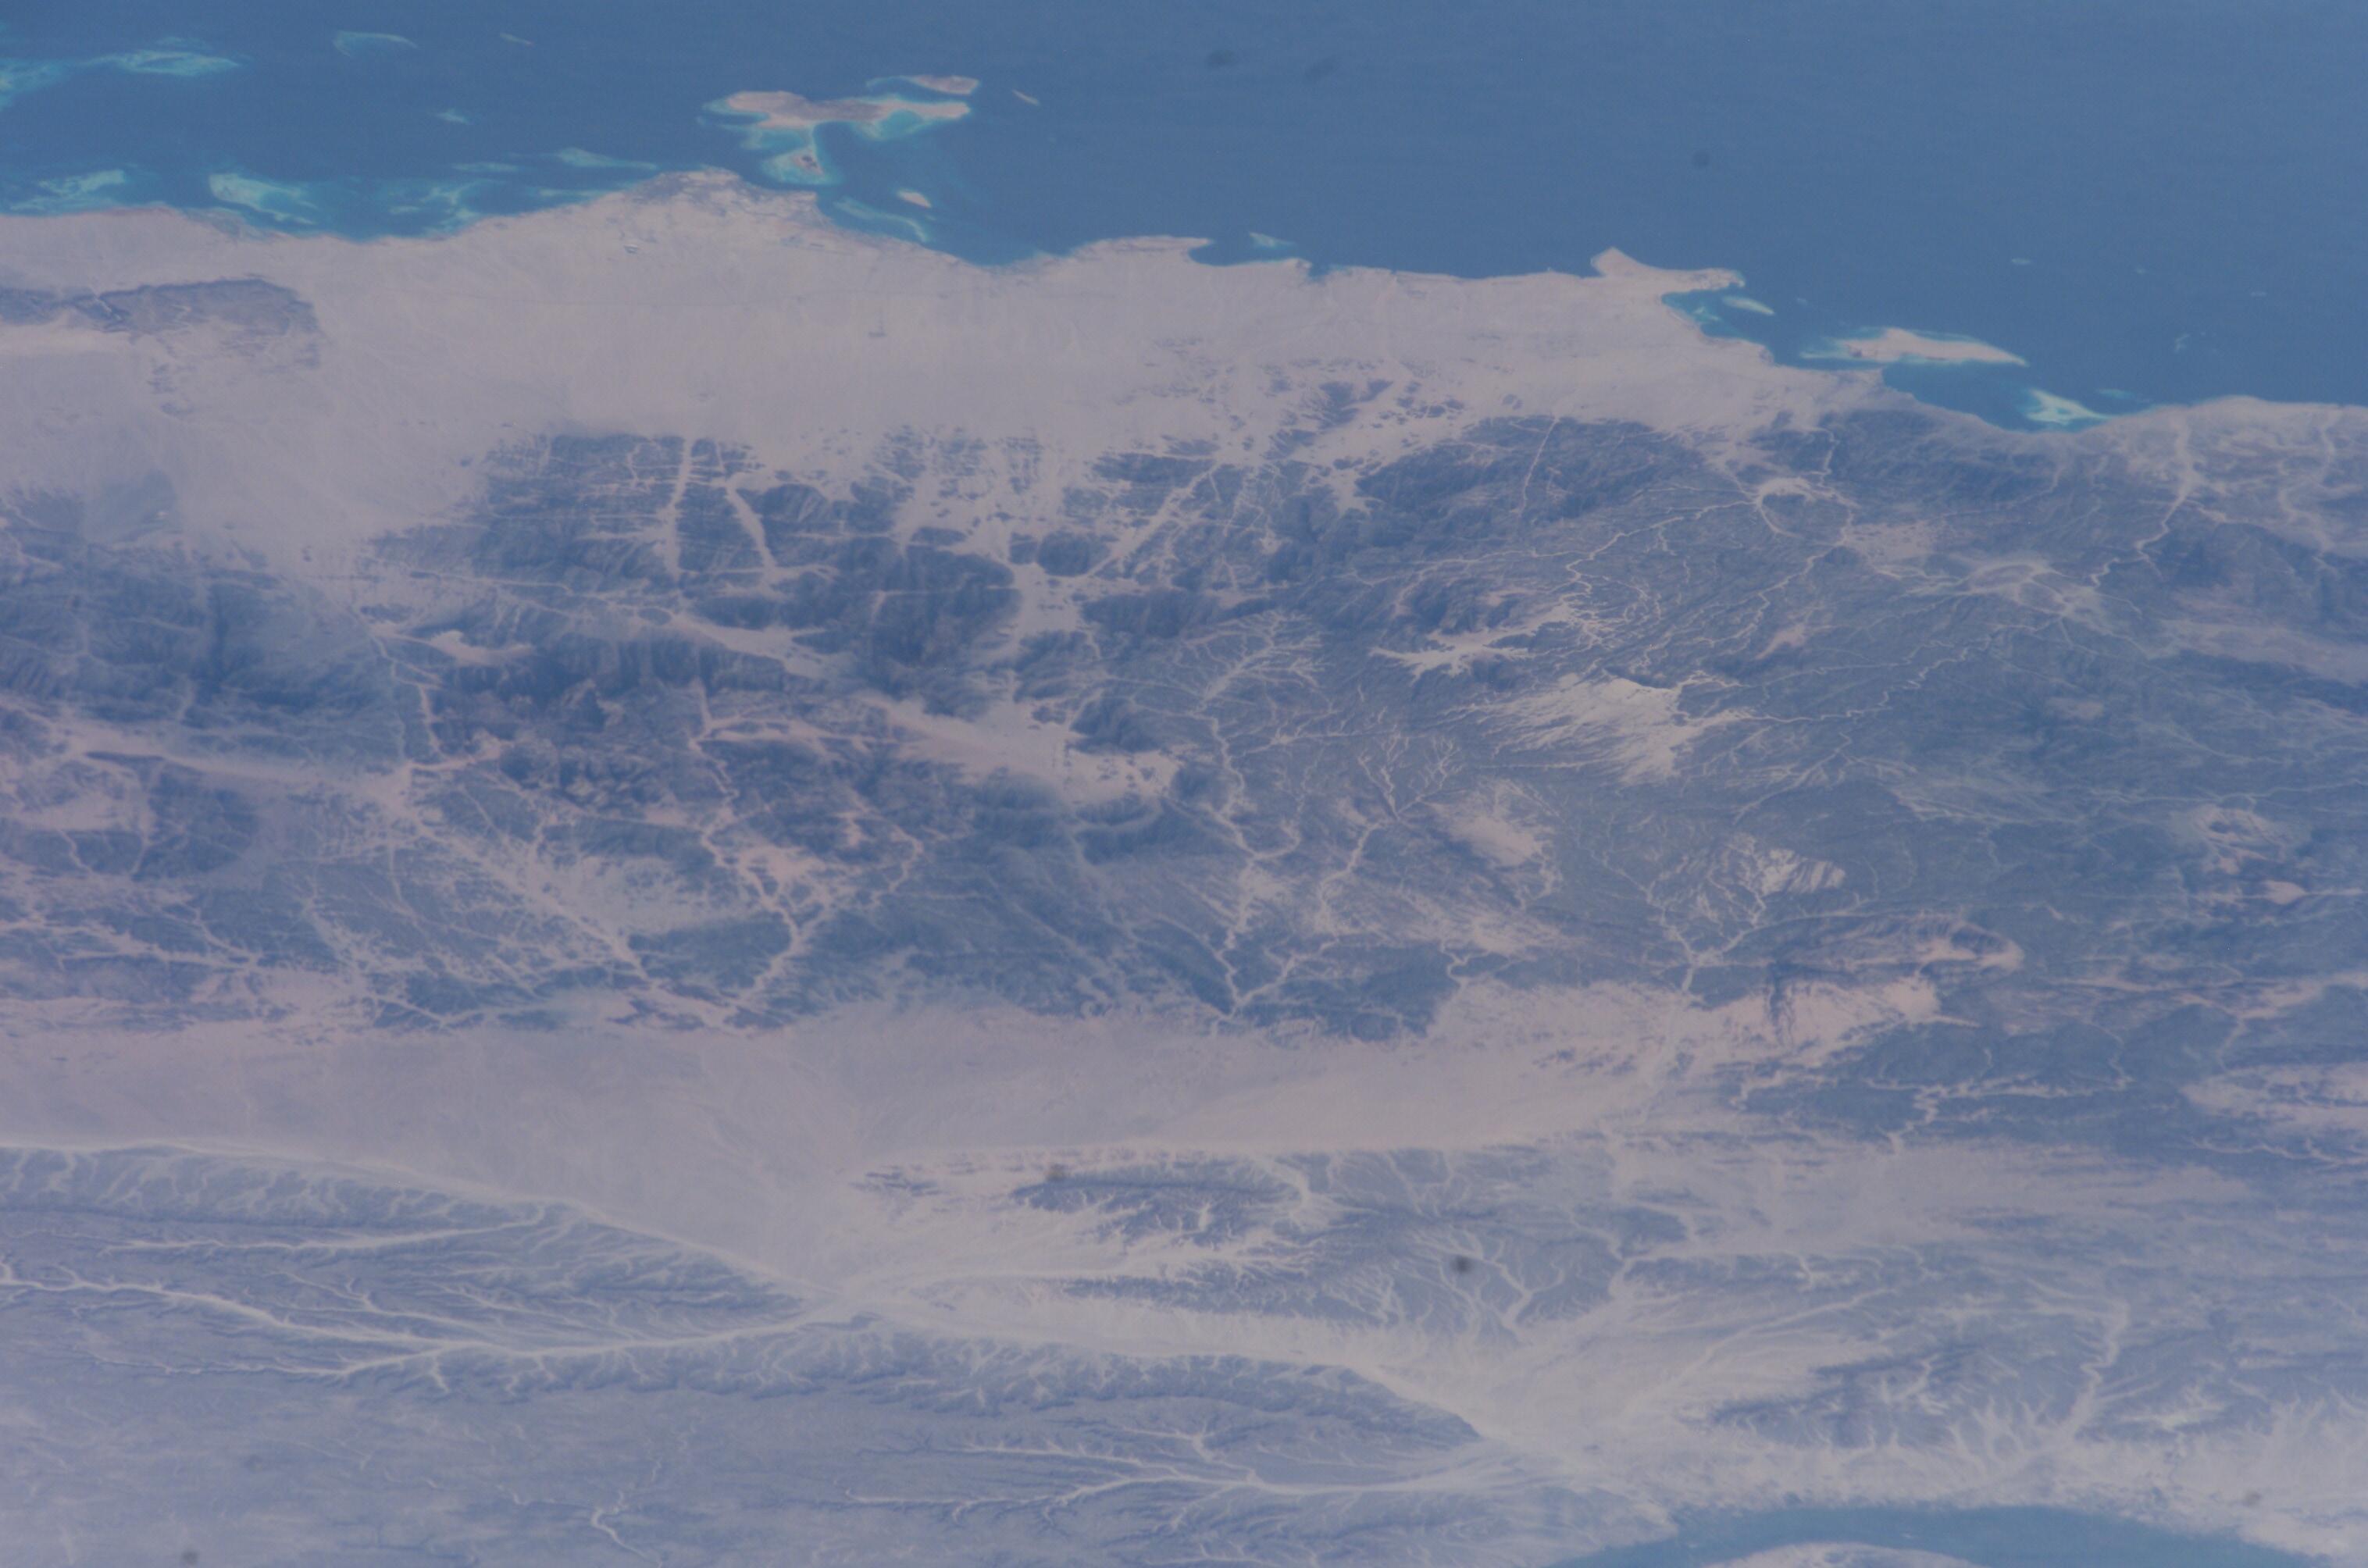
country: EGYPT
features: GEBEL SHAYIB EL FANAT, WADIS
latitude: 27.0
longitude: 33.5
